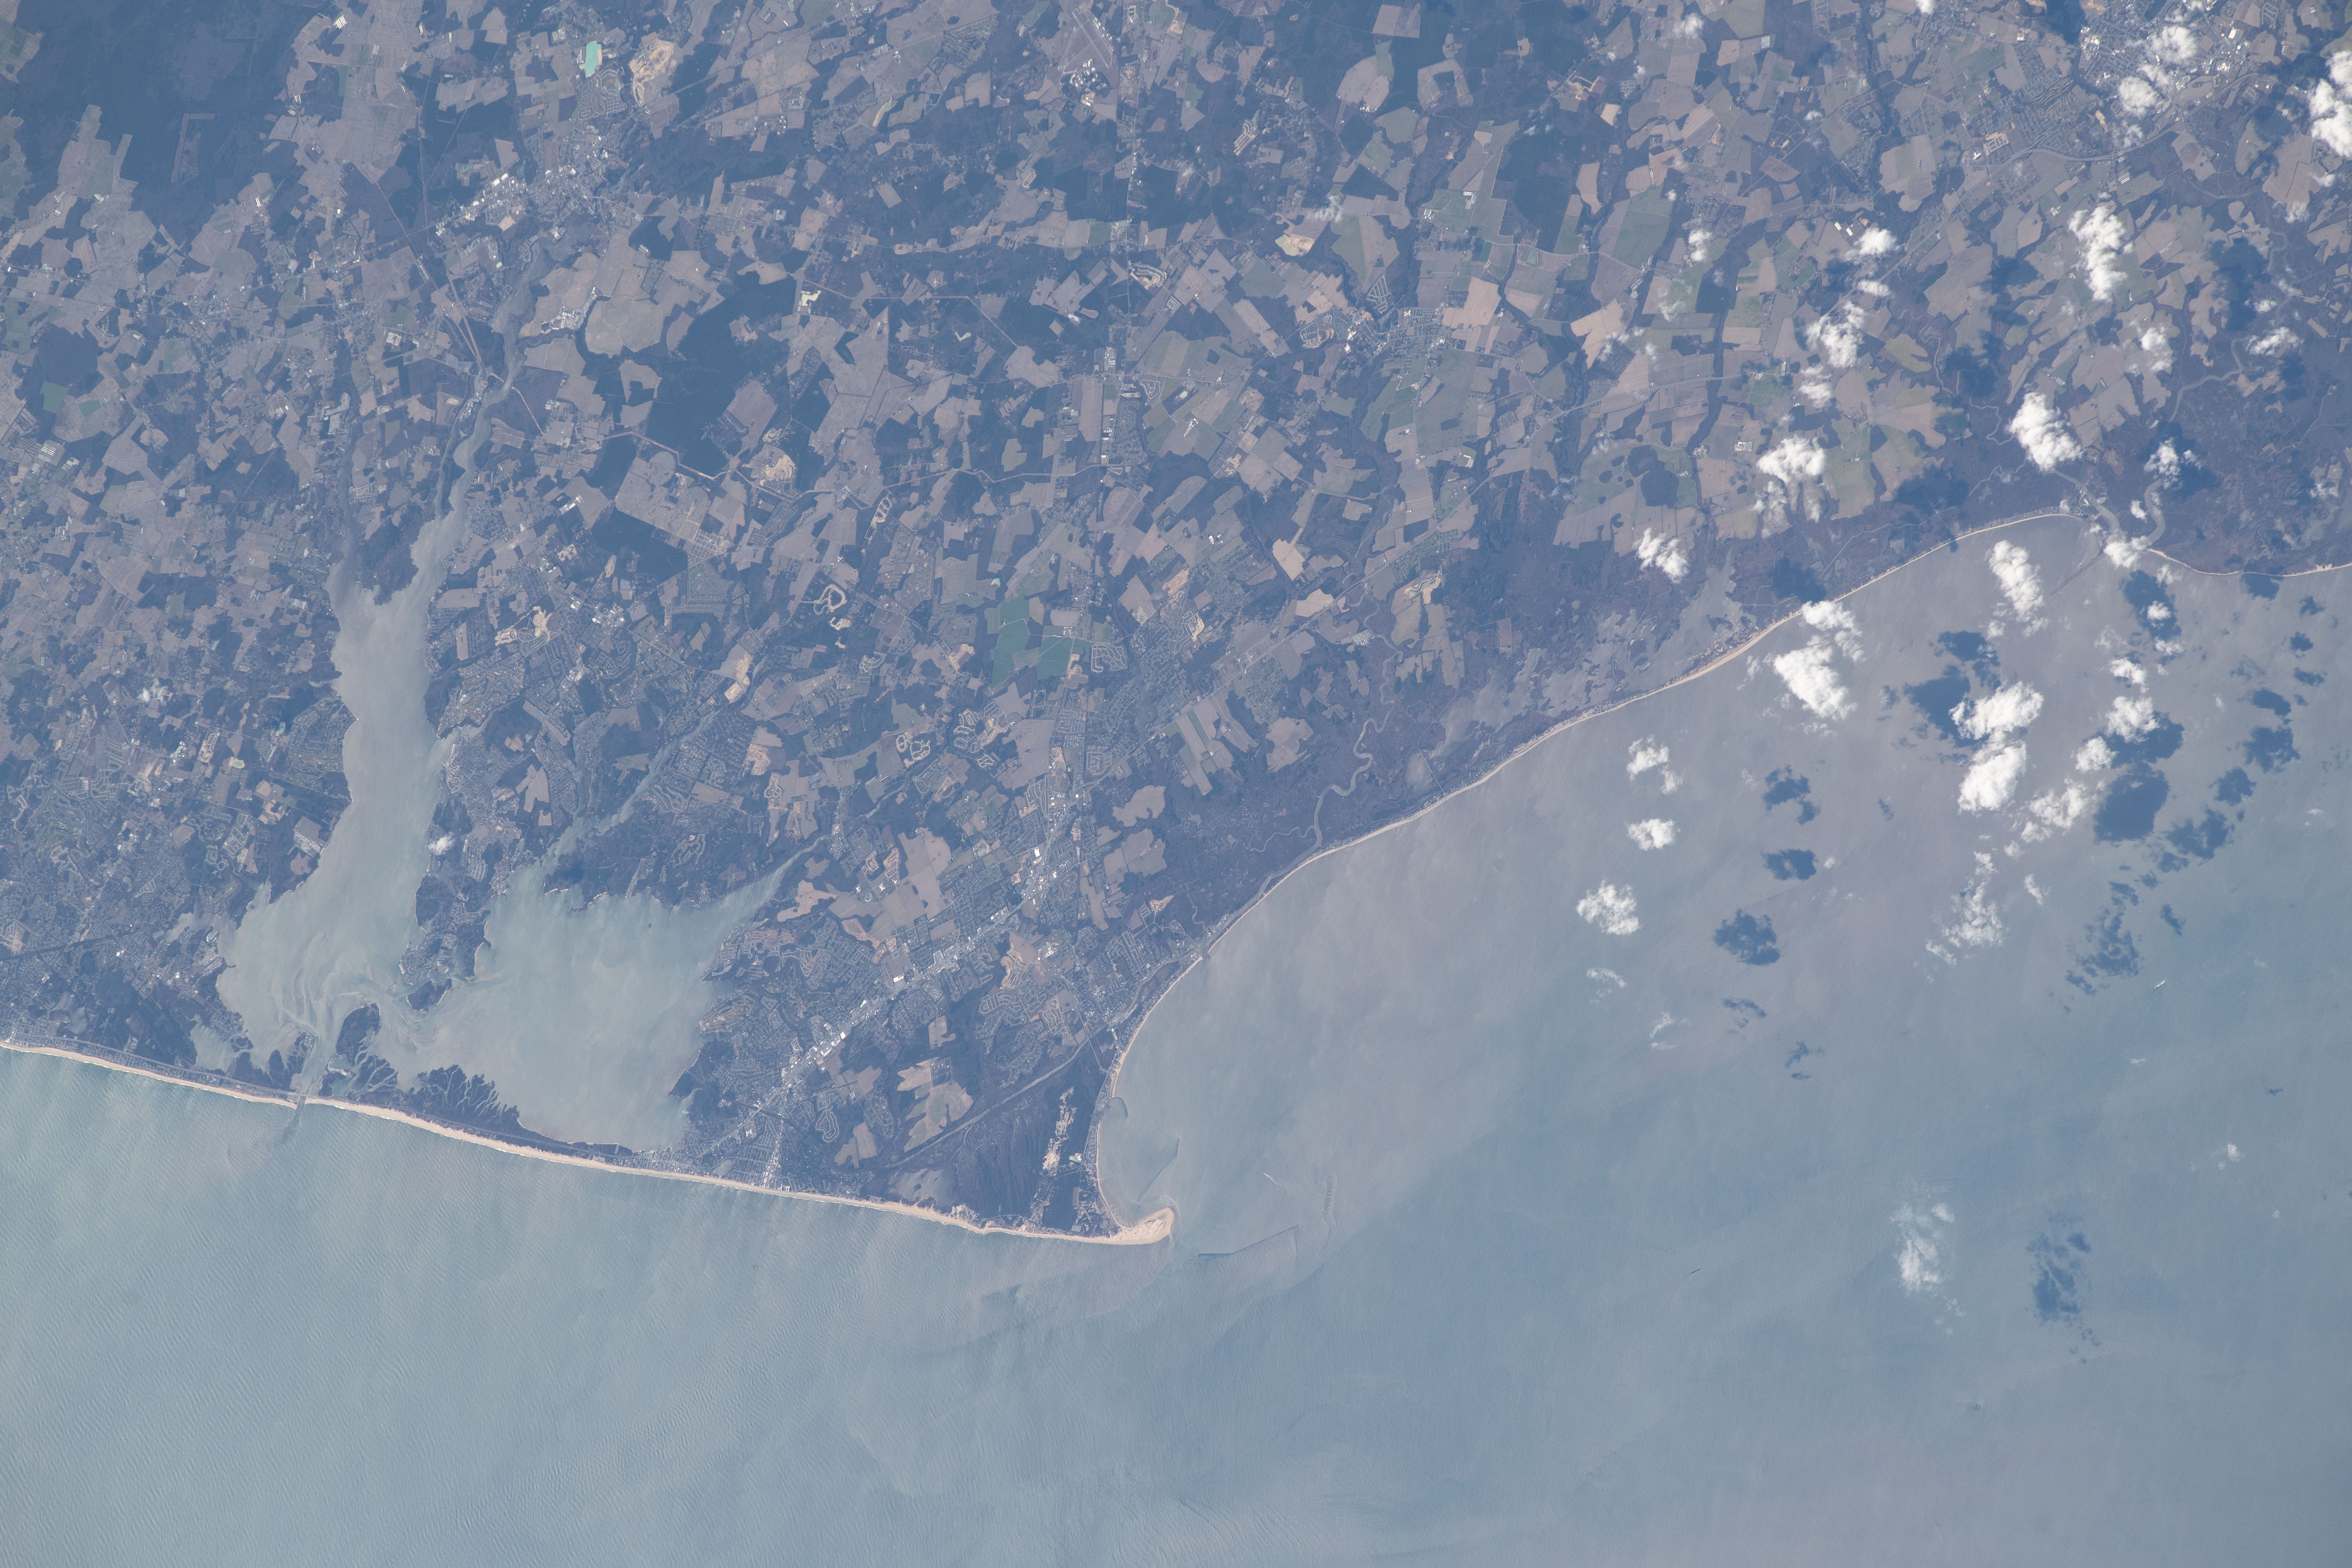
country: USA-DELAWARE
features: REHOBOTH BAY, LEWES BEACH, REDDEN STATE FOREST
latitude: 38.8
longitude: -75.2
